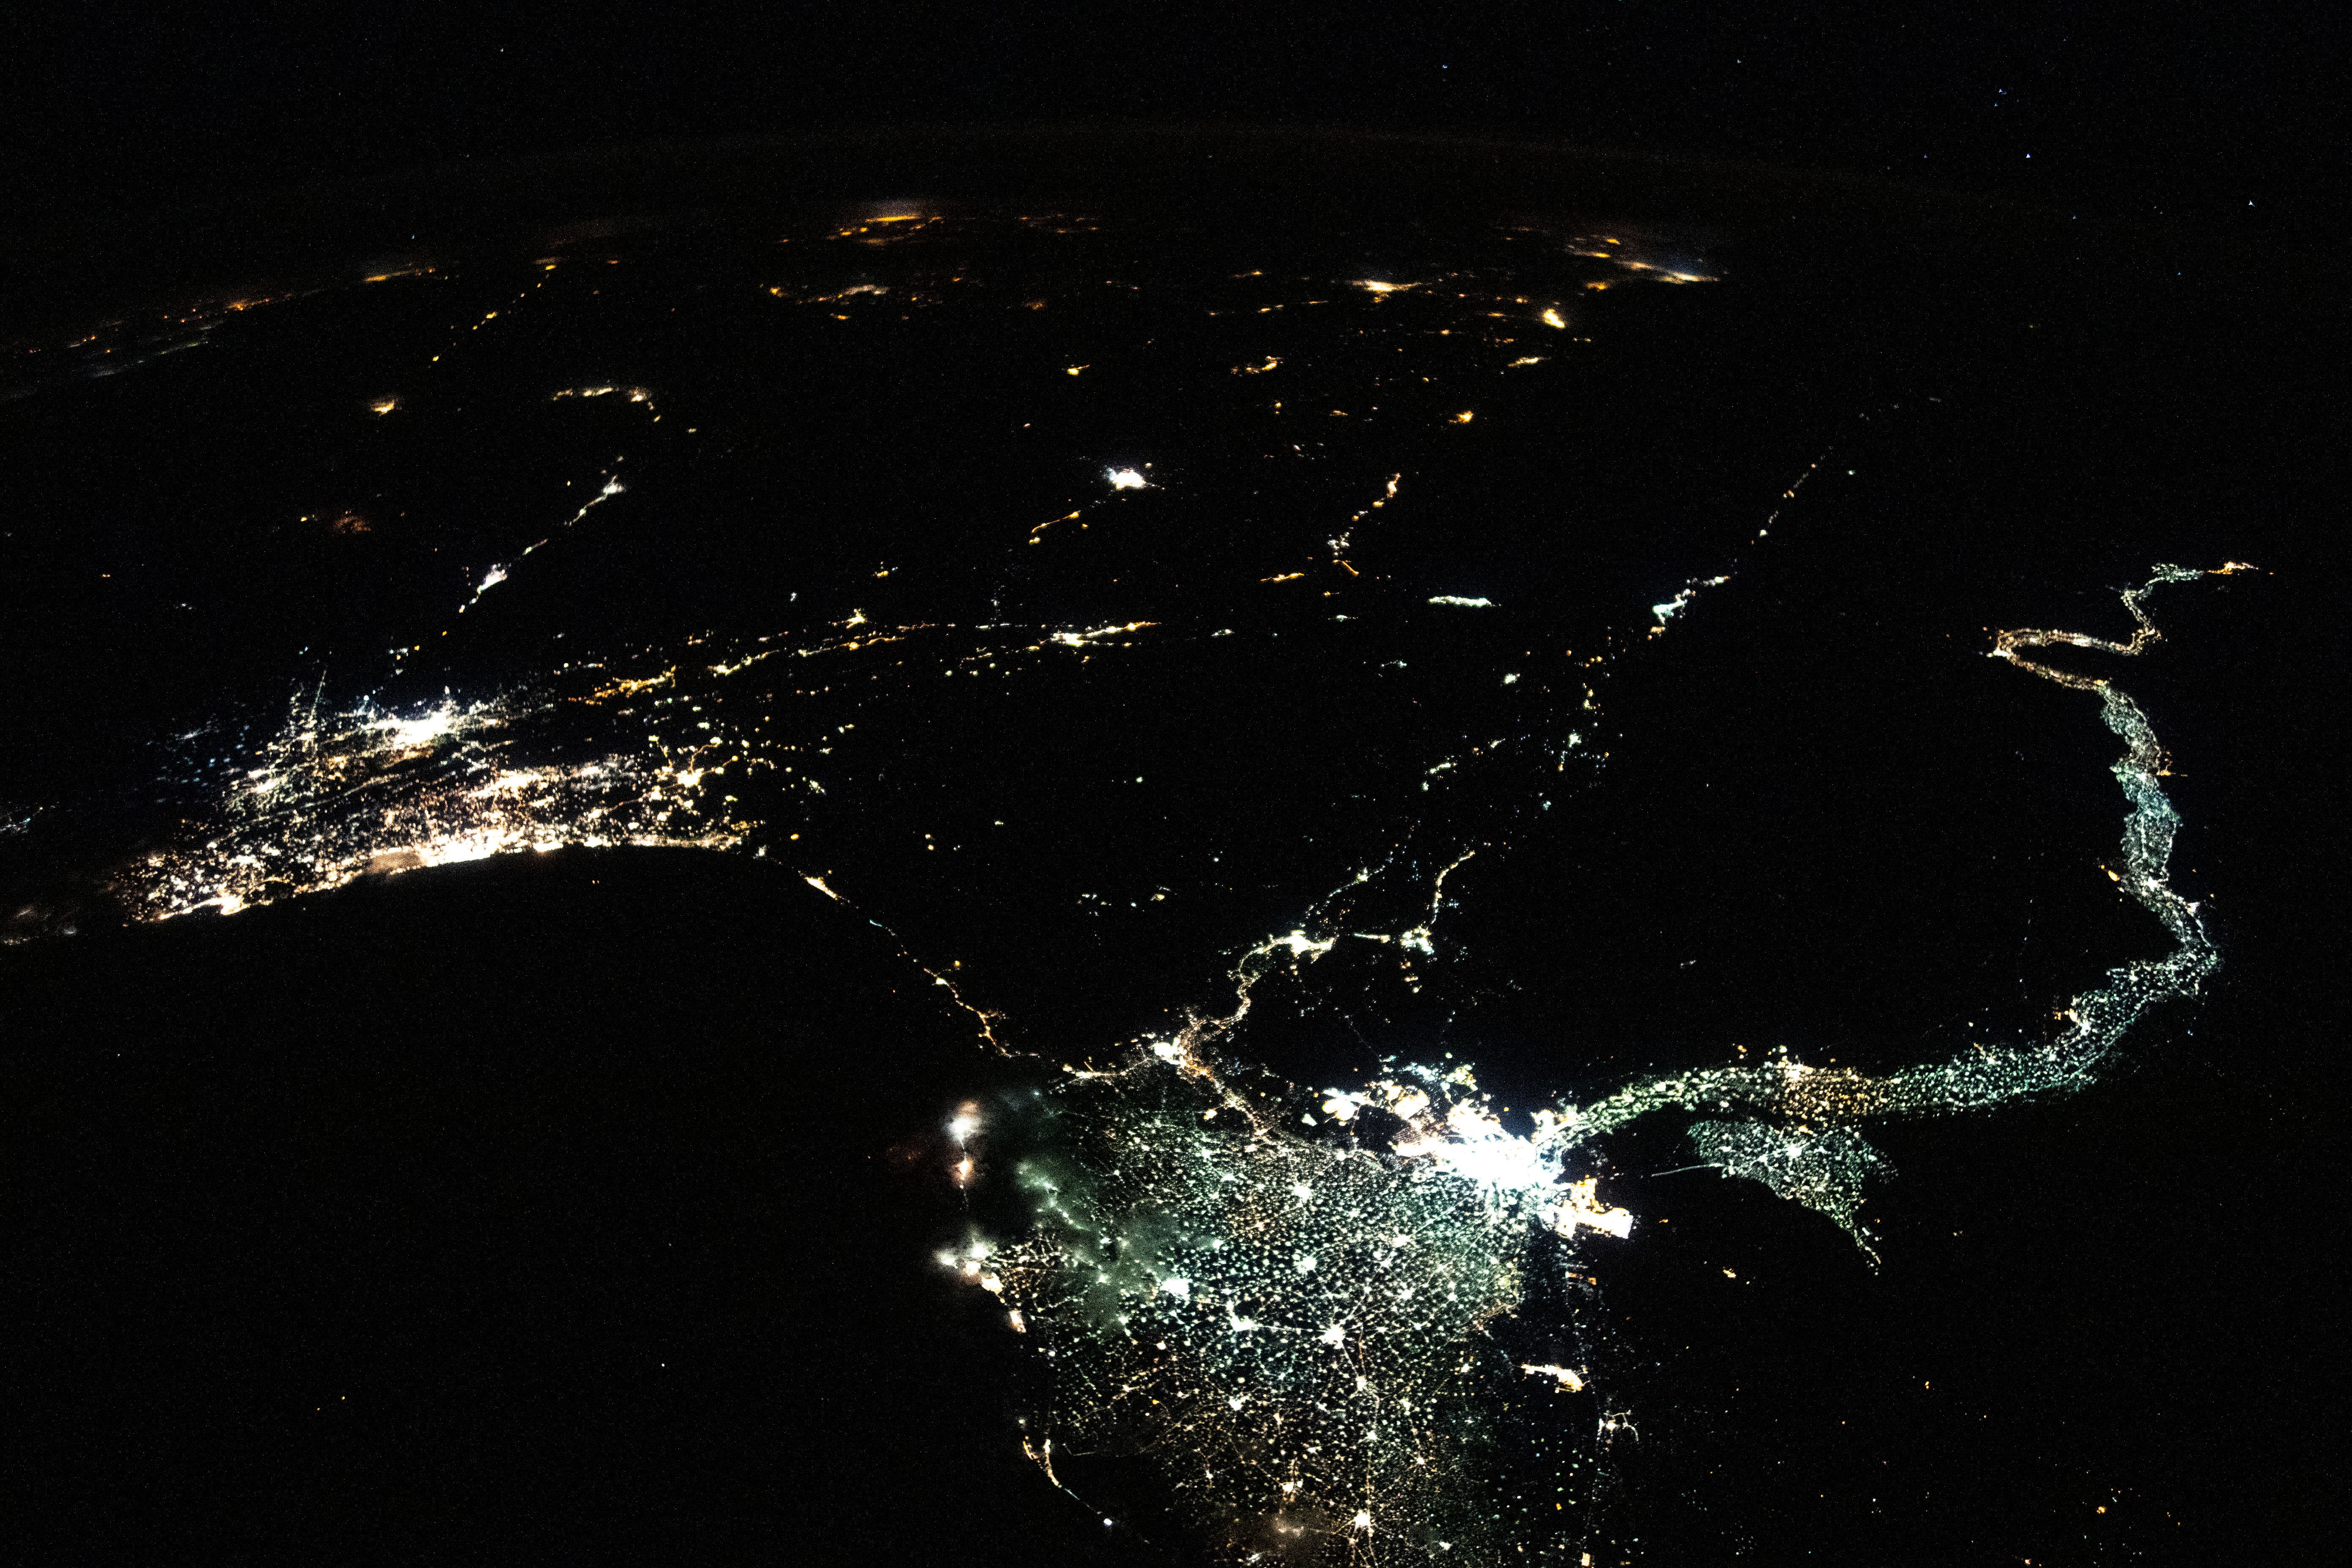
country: EGYPT
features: DARK EARTHOBS, NILE DELTA, GAZA STRIP
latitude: 28.5
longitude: 34.0
